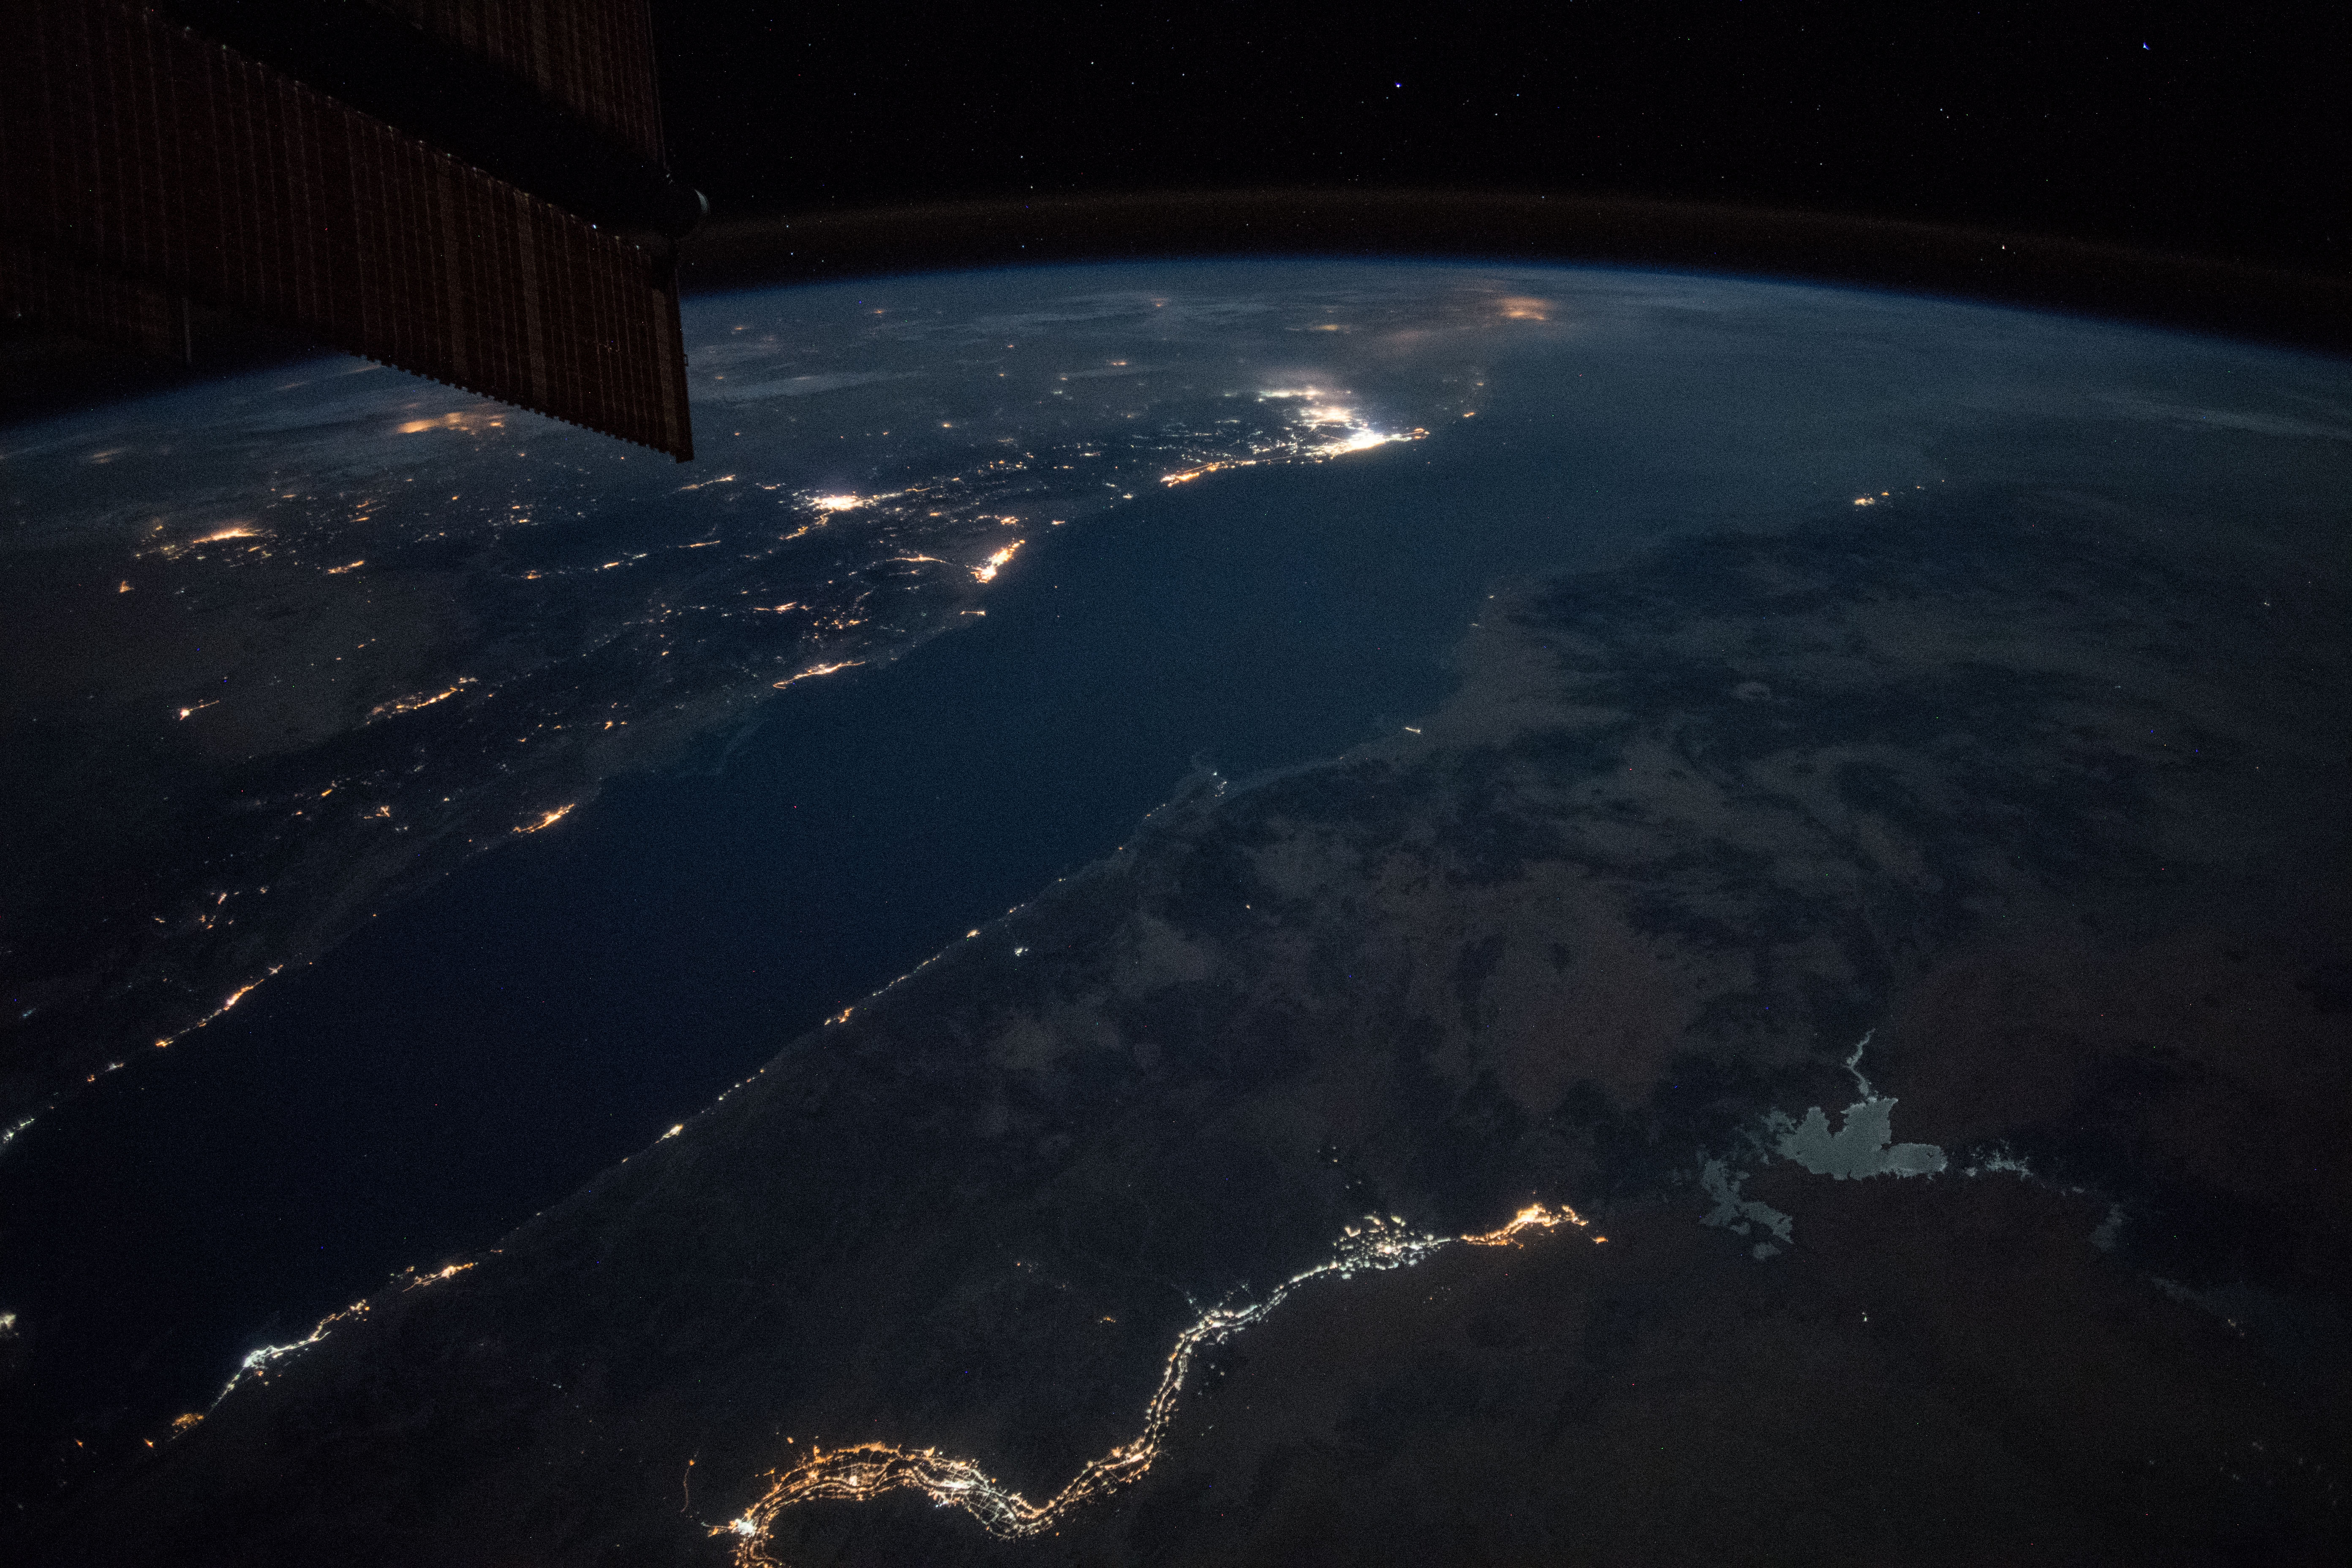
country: EGYPT
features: EASTERN DESERT, RED SEA, NUBIAN DESERT, ASWAN CITY, HEJAZ MOUNTAINS, YANBU CITY, JEDDAH CITY, MEDINA CITY, NILE RIVER, NIGHT, EARTH LIMB
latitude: 24.1
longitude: 35.5
